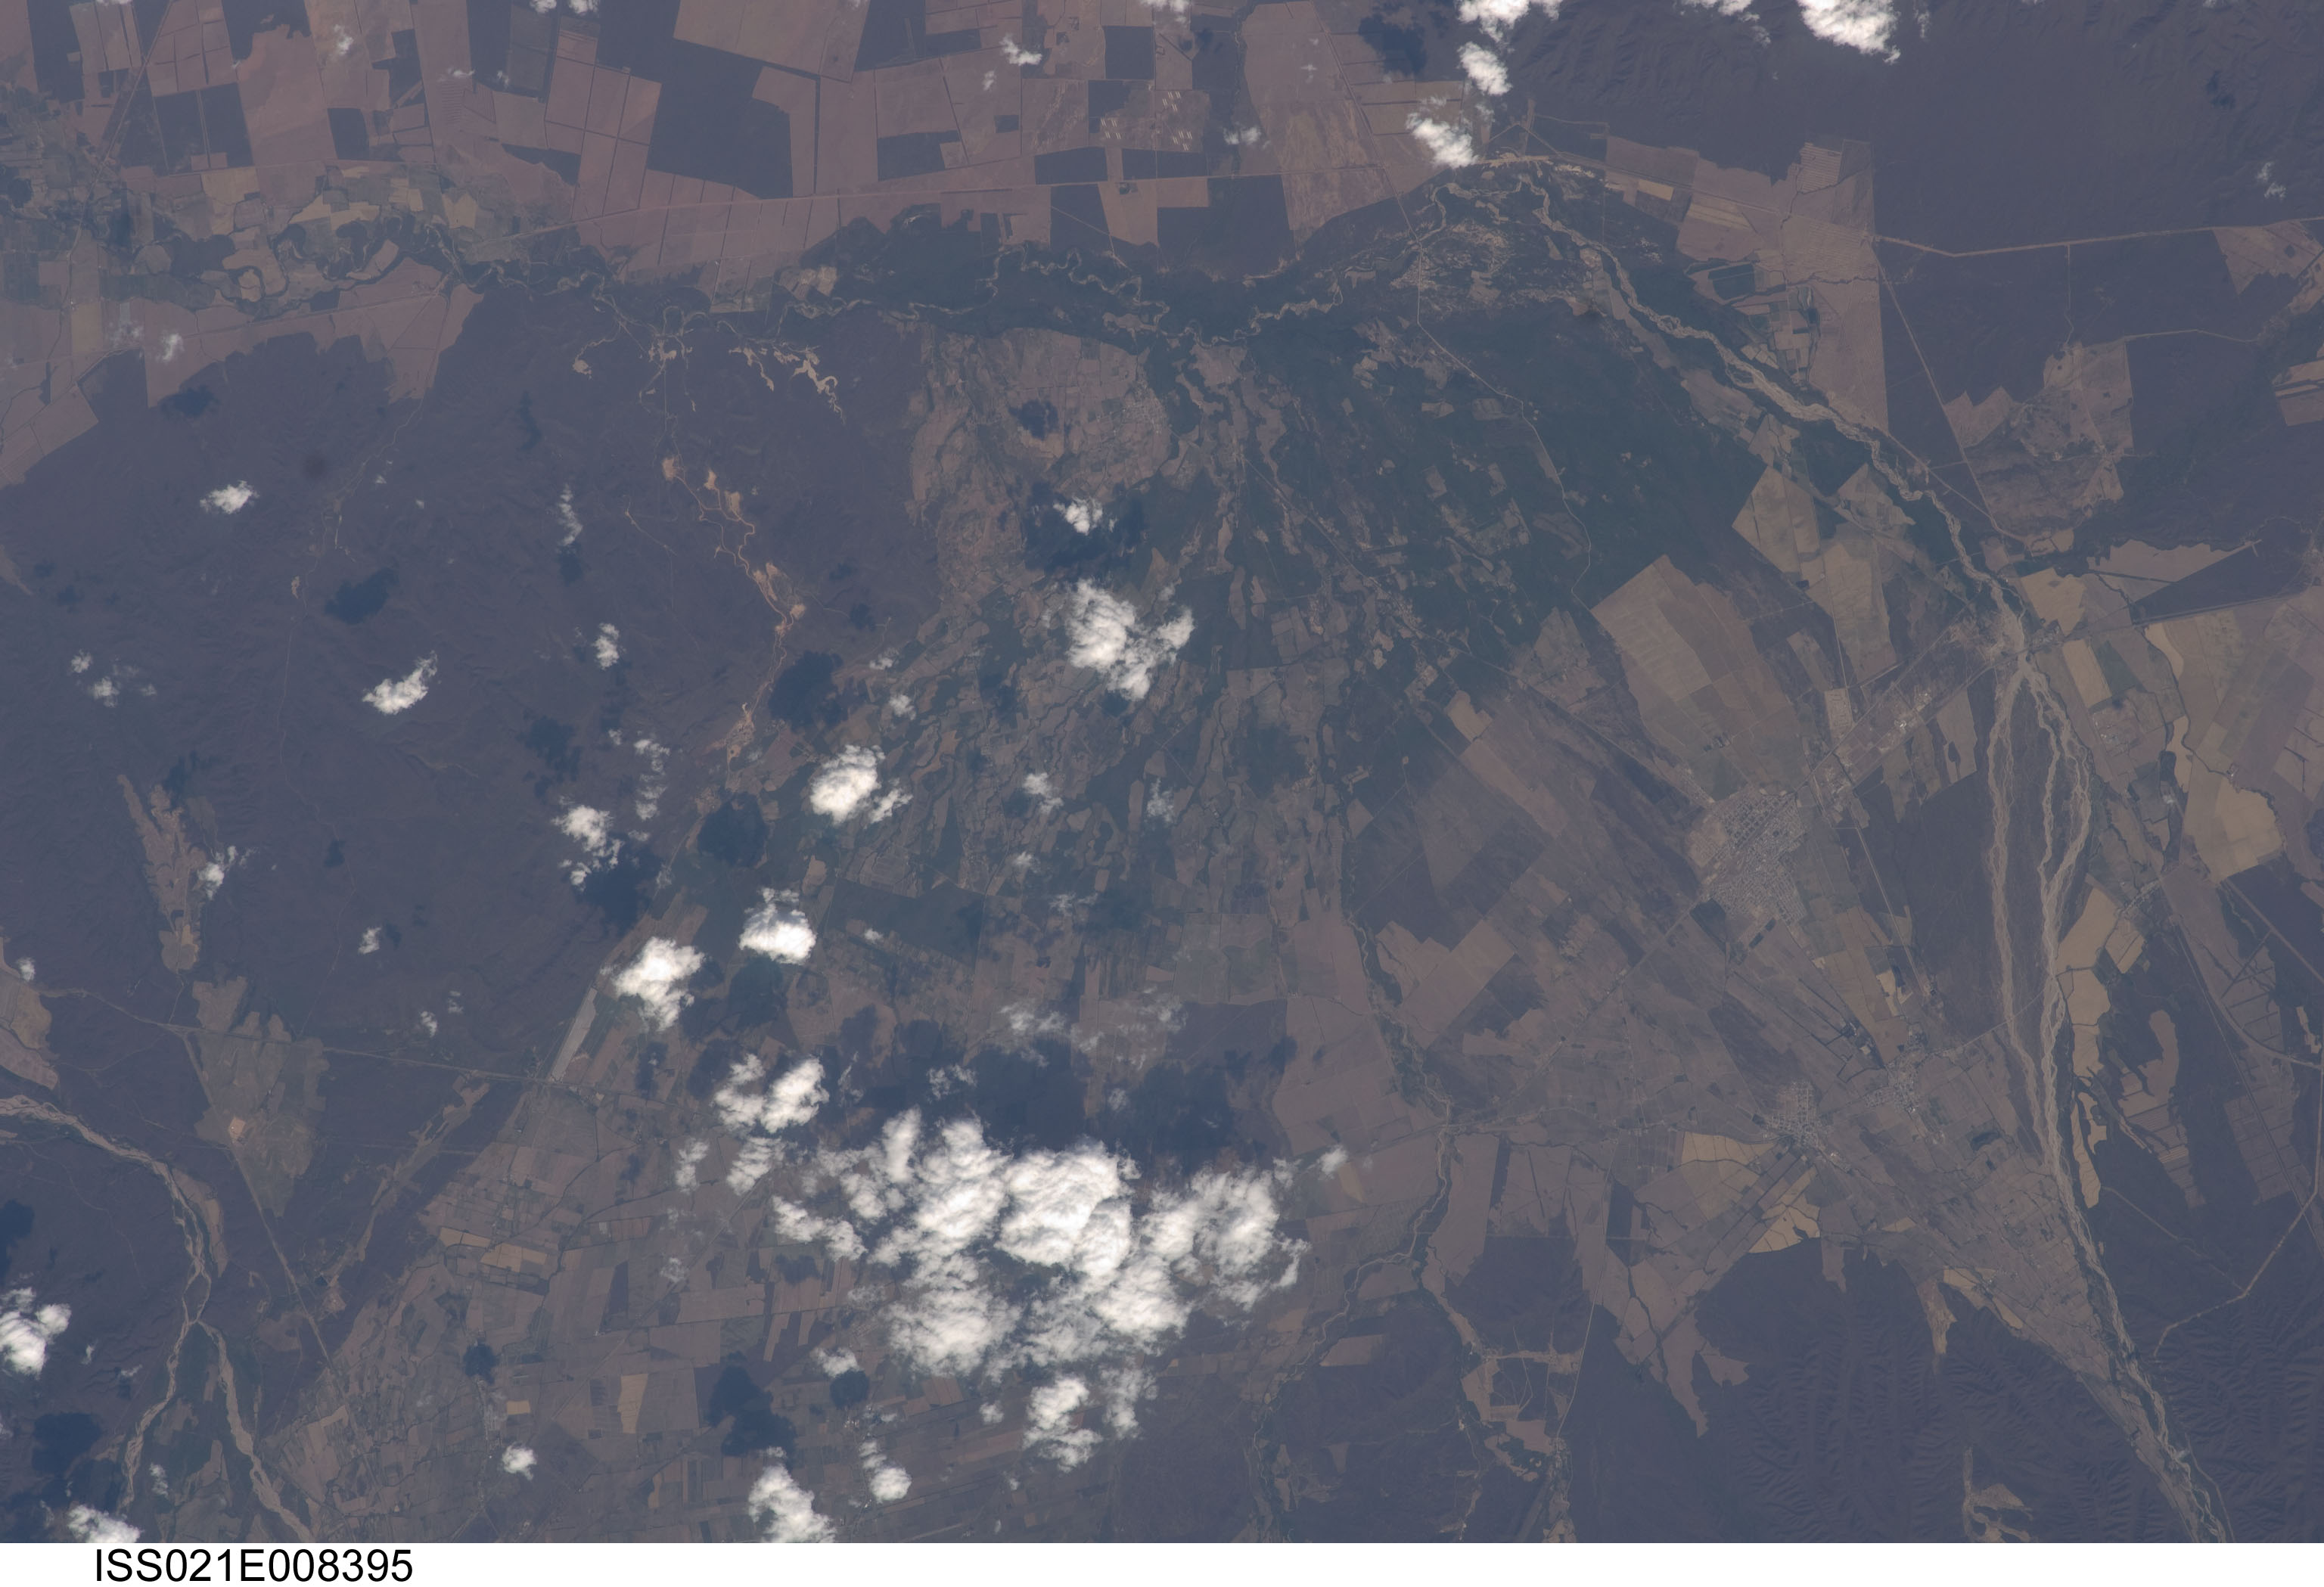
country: ARGENTINA
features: GEN. GUEMES, AGR., S. FRANCISCO R. DRAIN.
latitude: -24.6
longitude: -65.0
